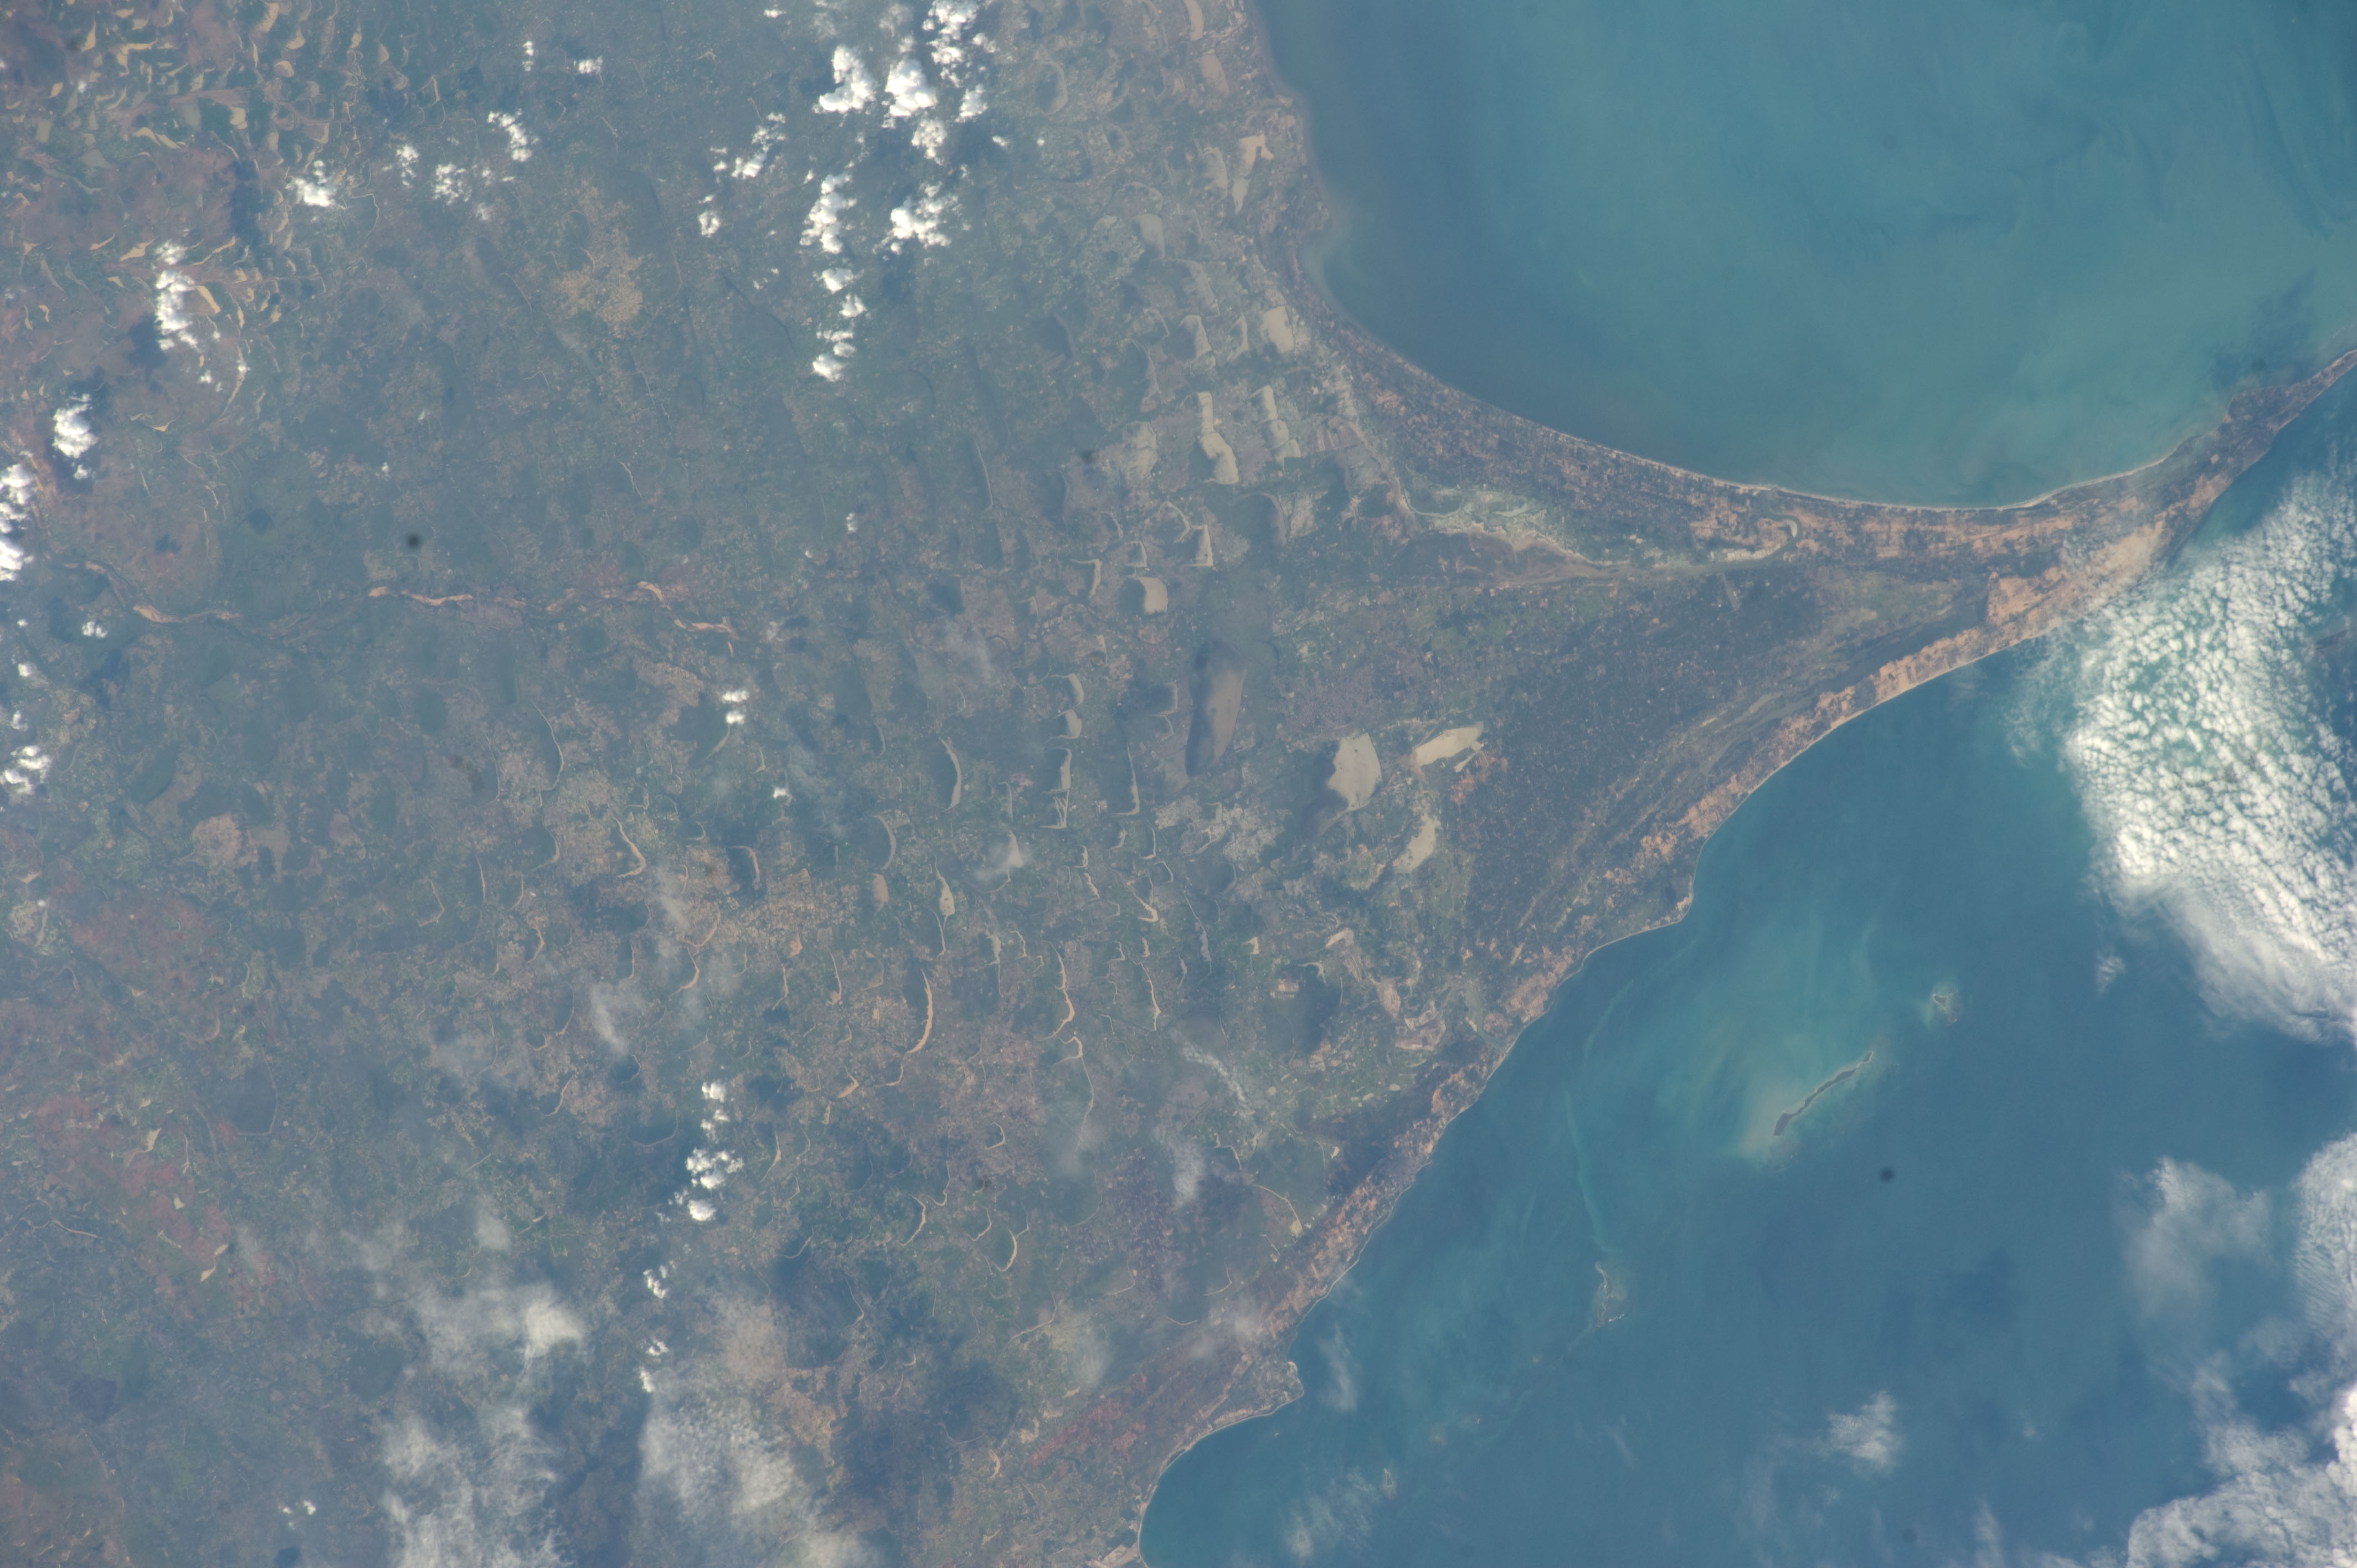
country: INDIA
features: O.
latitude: 9.4
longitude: 78.8
